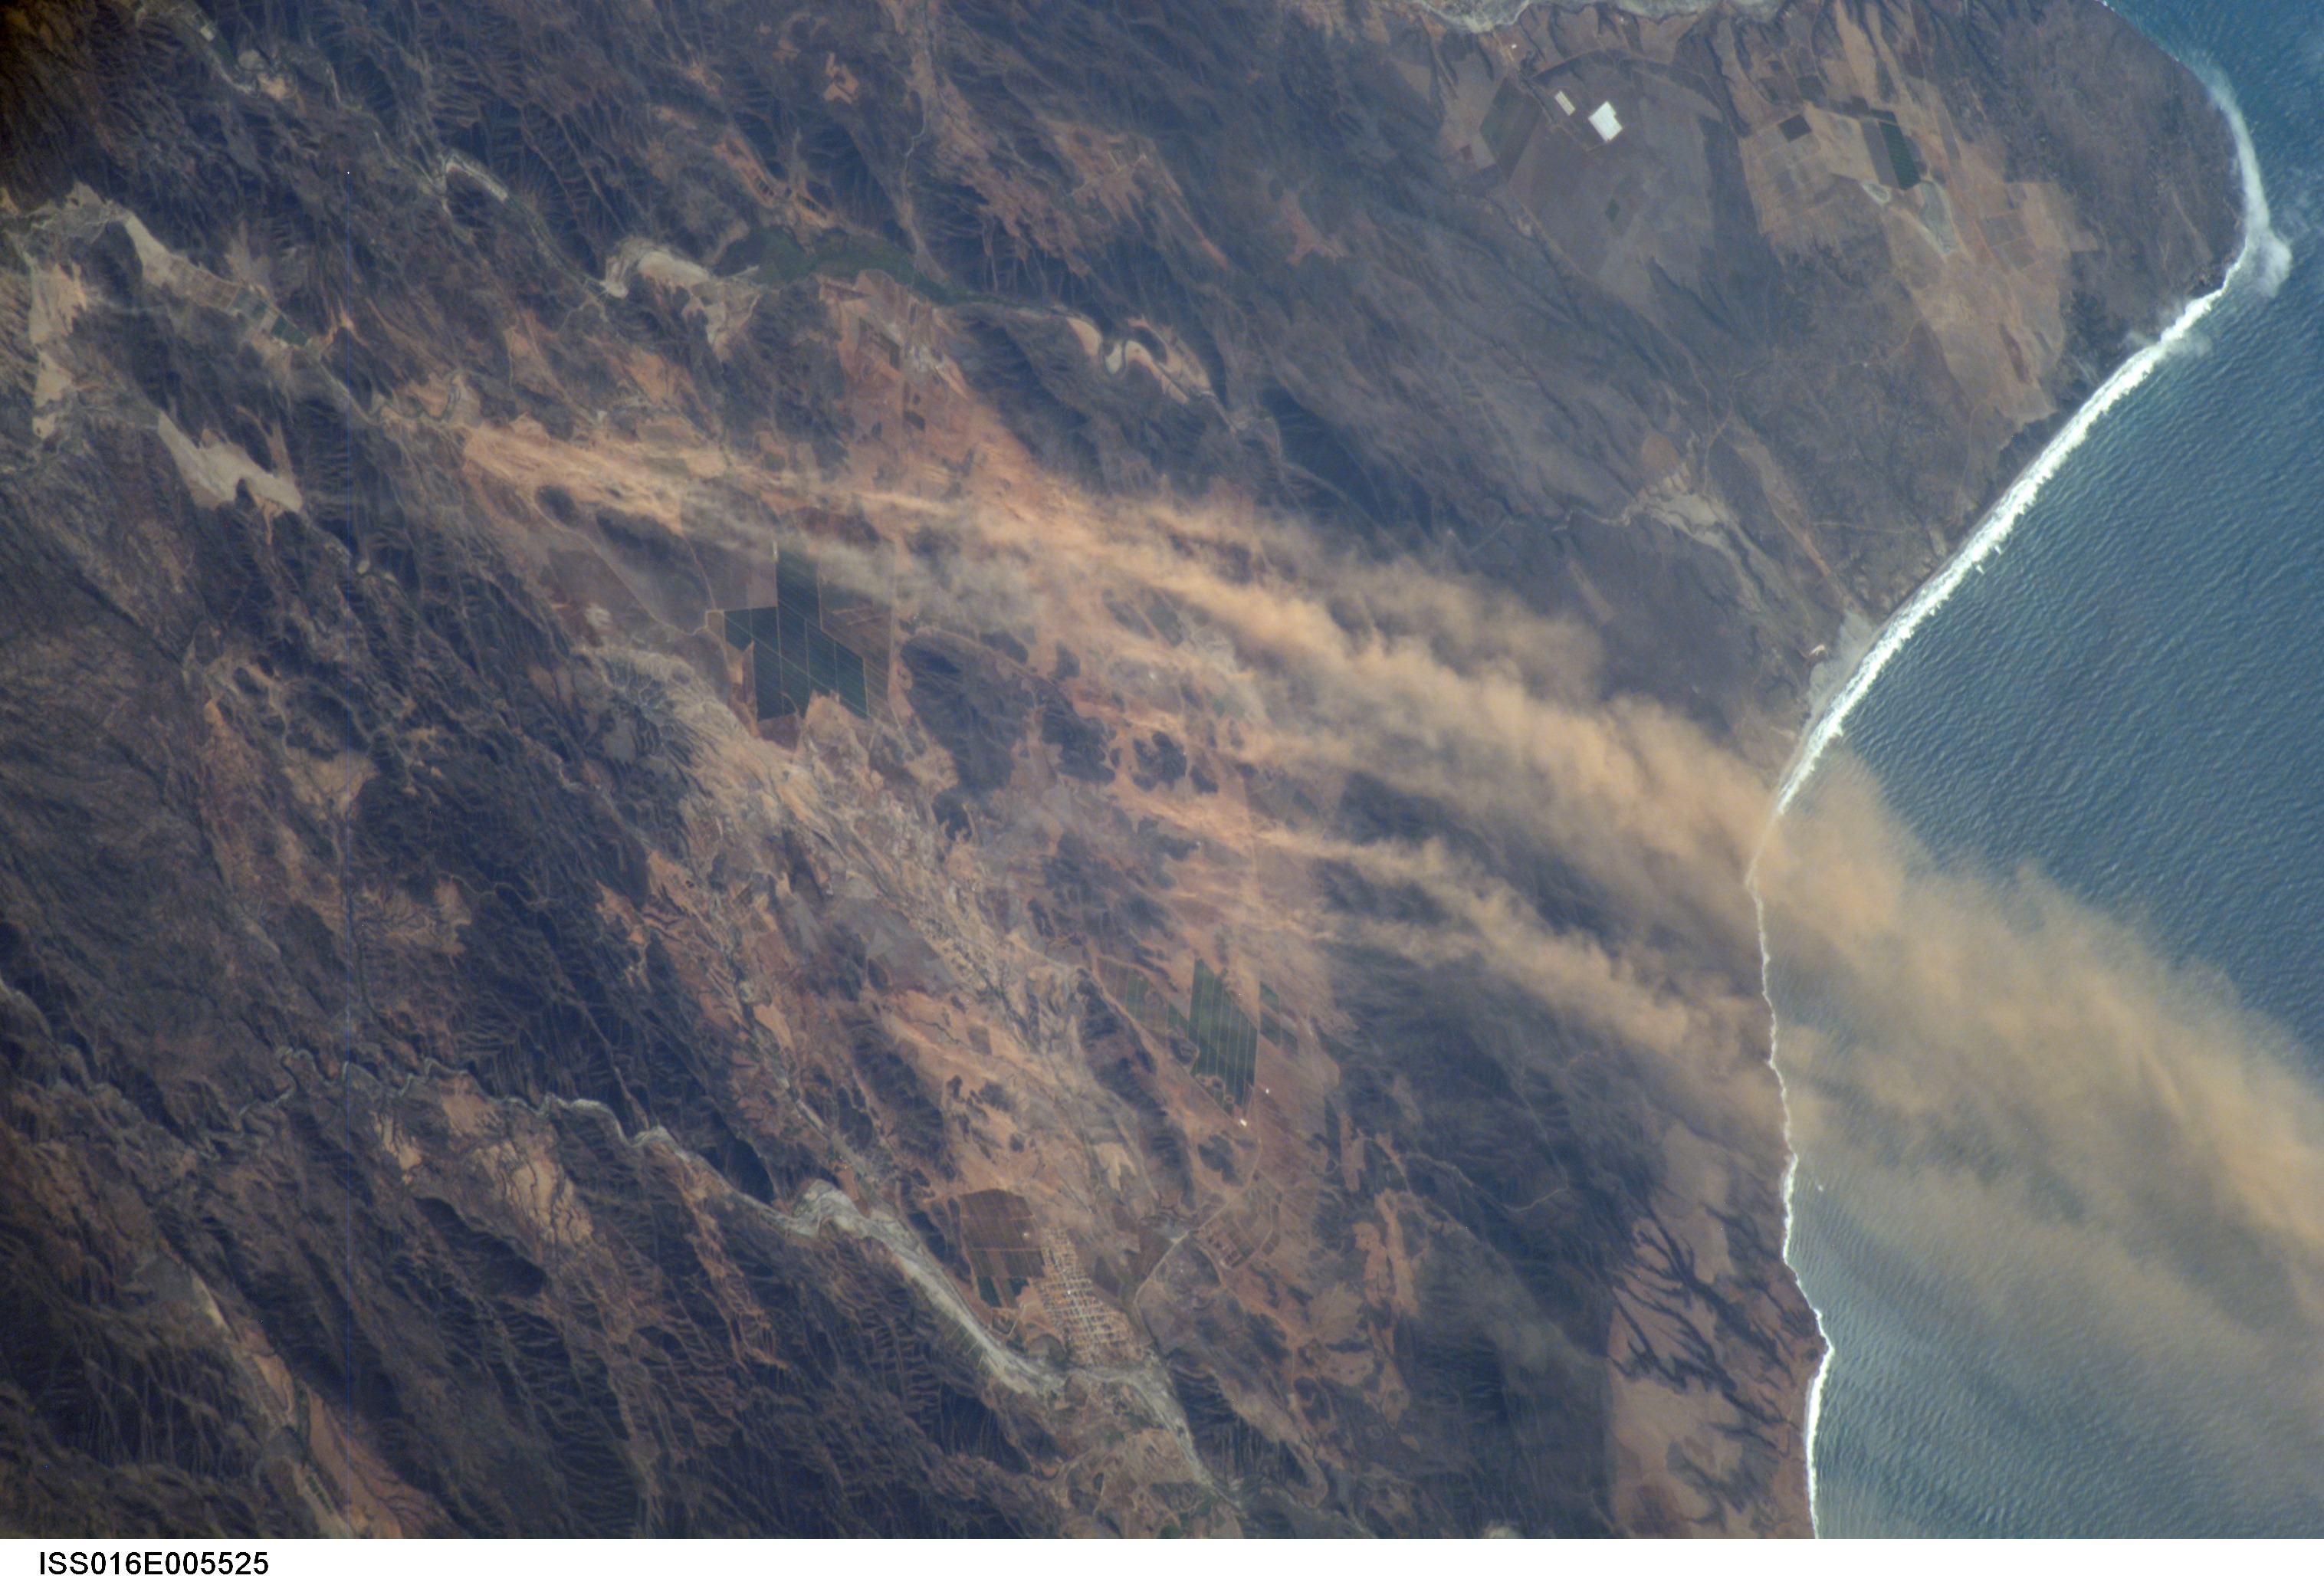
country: MEXICO
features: DUST PLUMES NE. OF C. COLNETT
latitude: 31.2
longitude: -116.1
